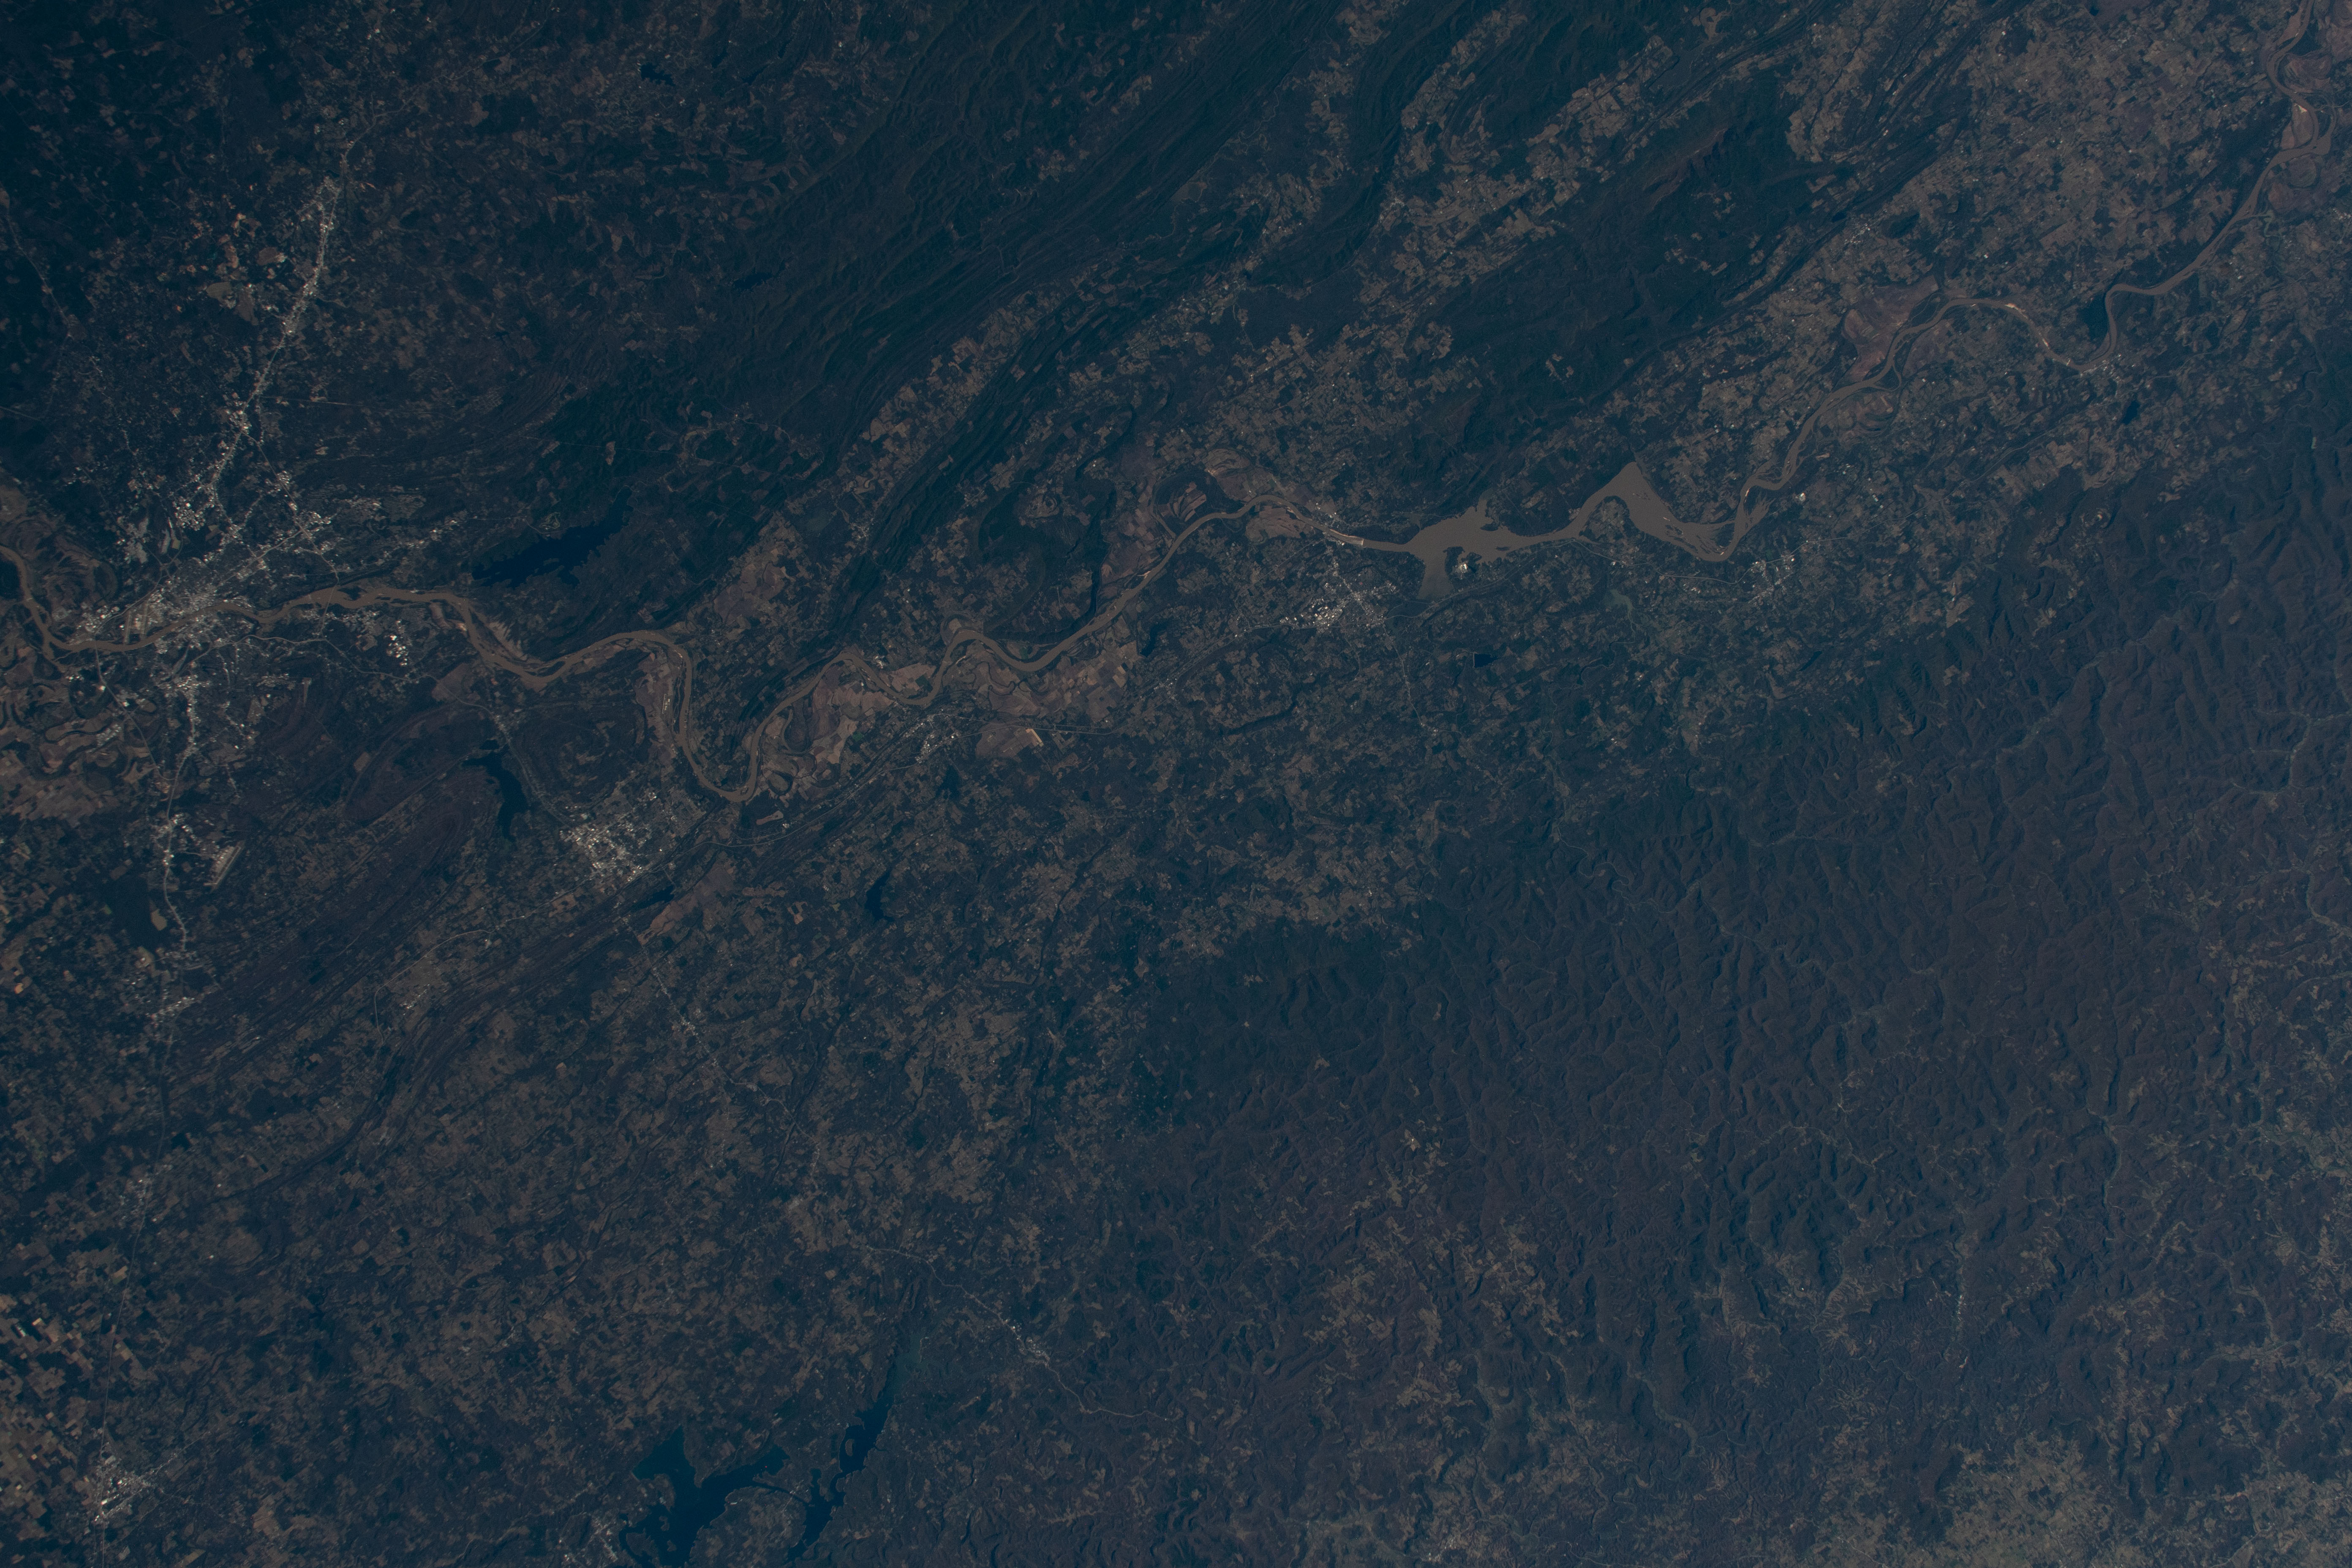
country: USA-ARKANSAS
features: ARKANSAS RIVER, LITTLE ROCK
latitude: 35.5
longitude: -93.0
